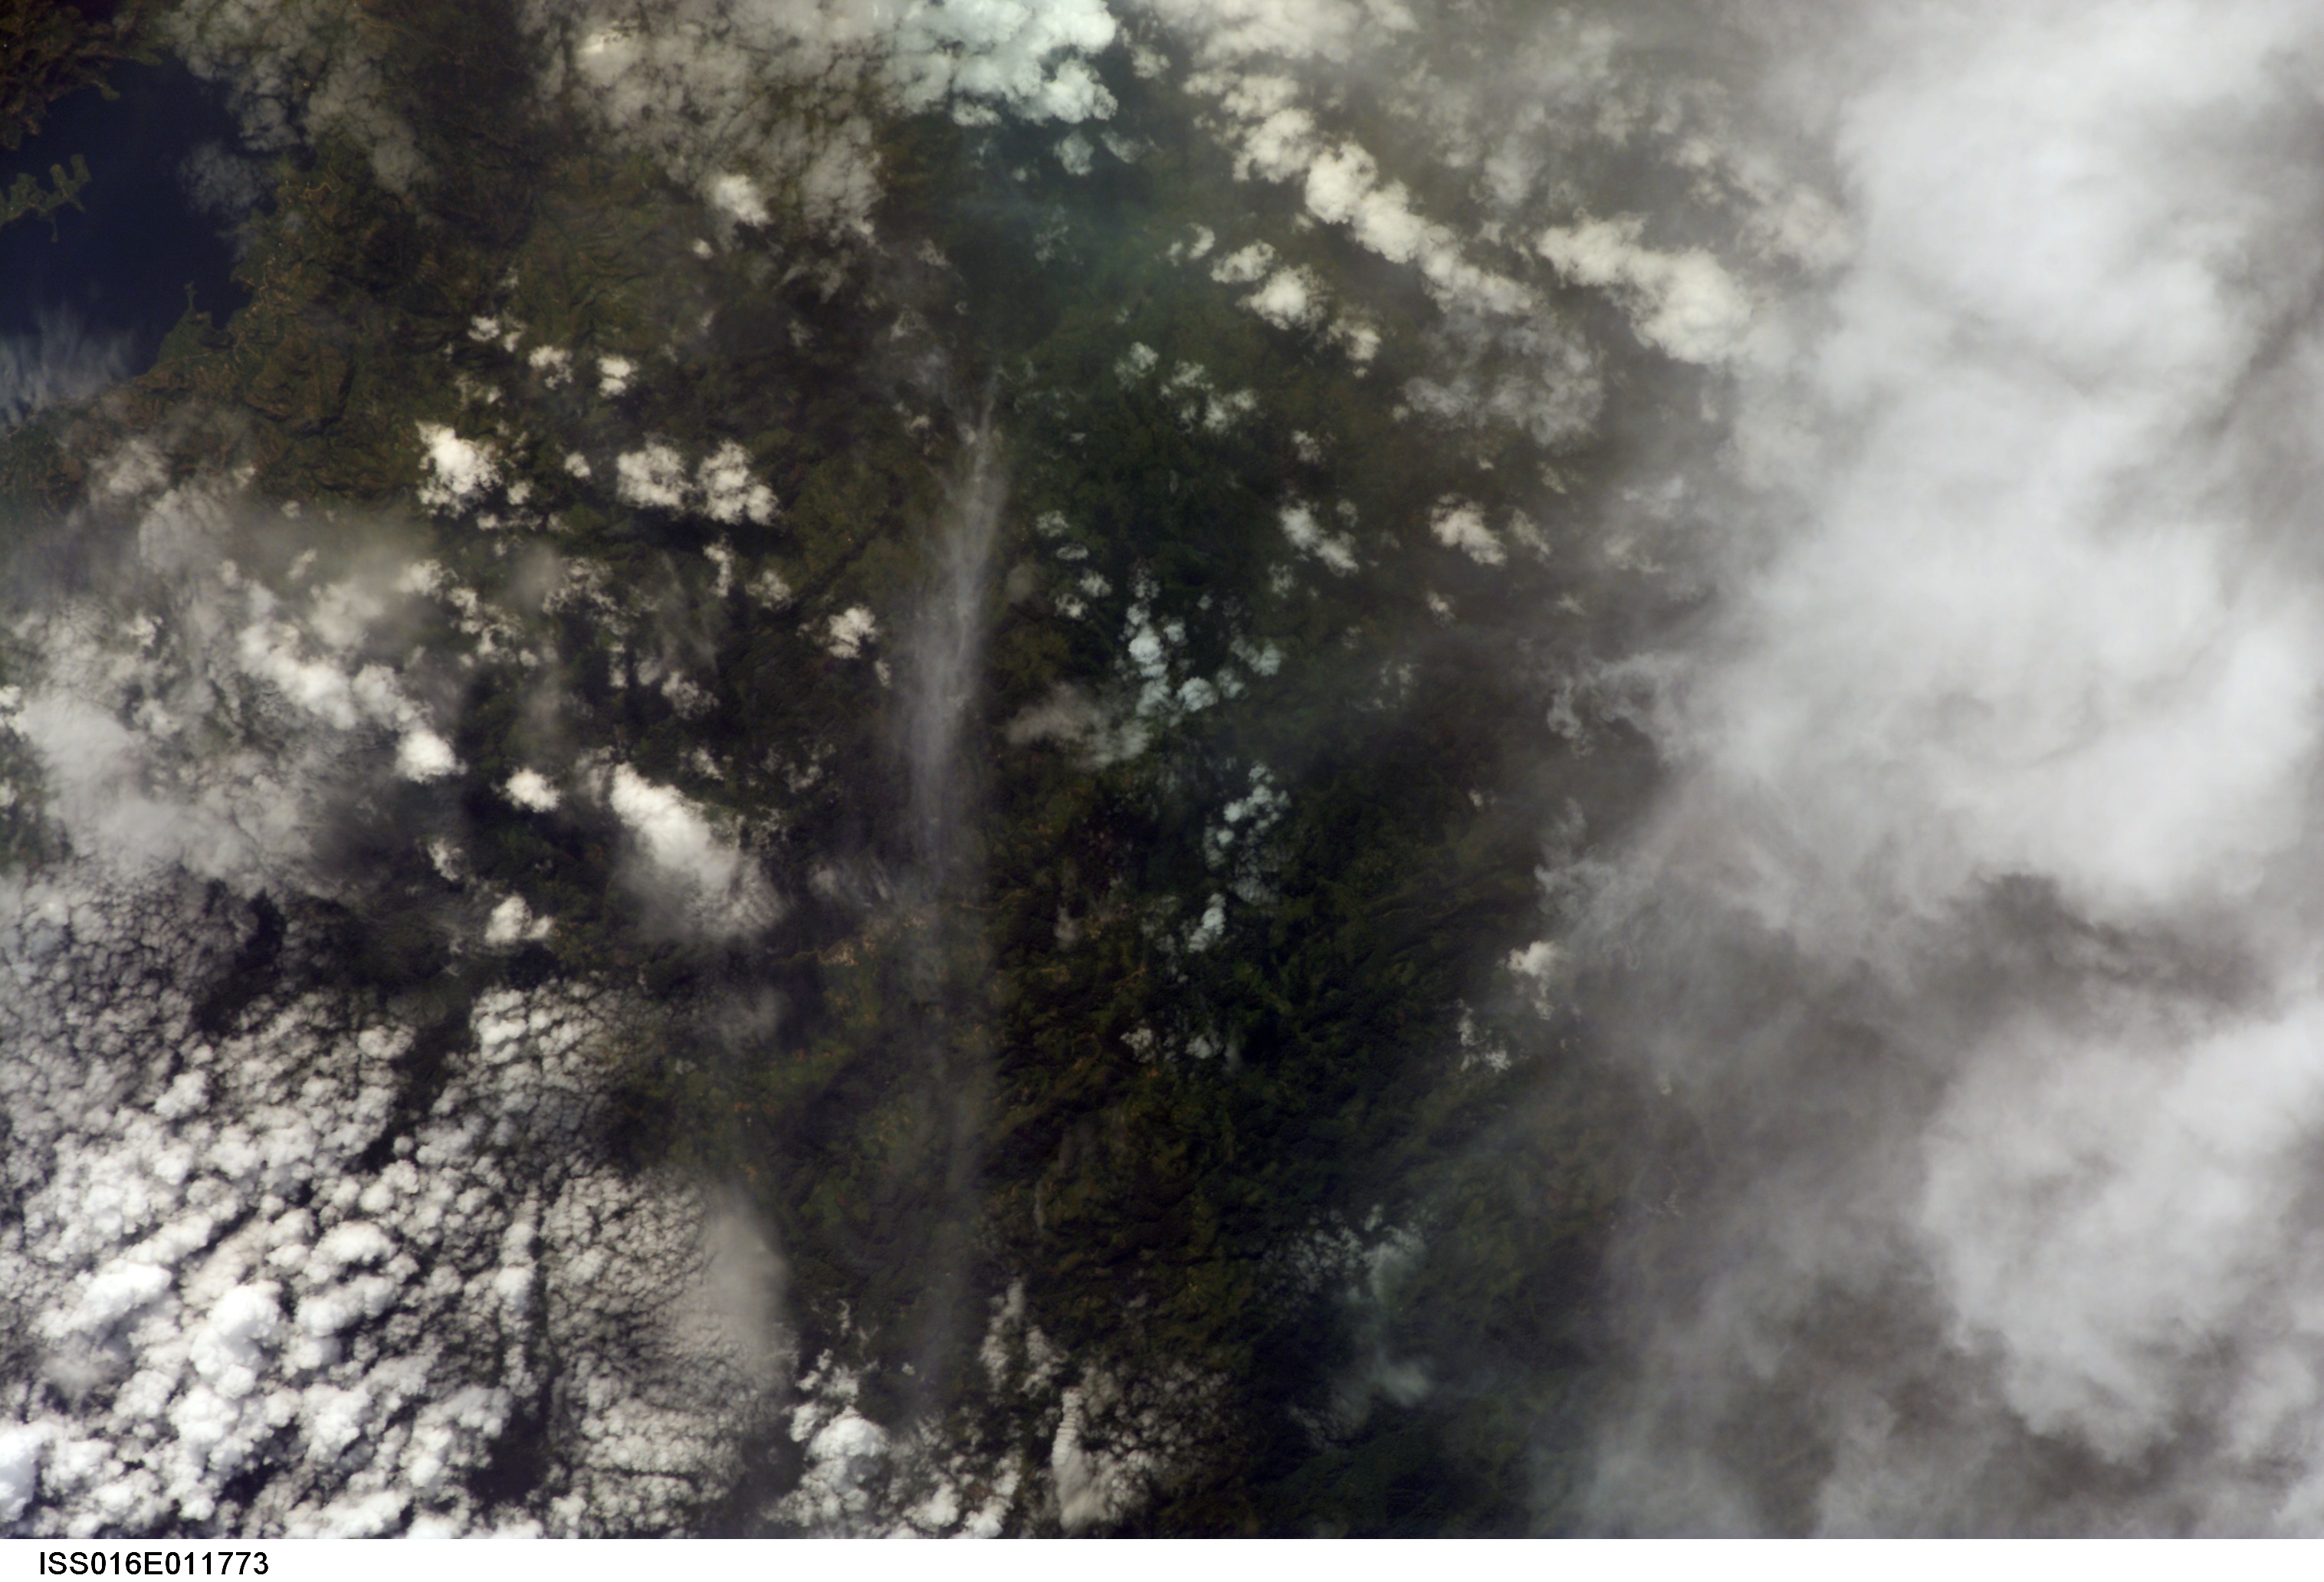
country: DEM. REP. OF CONGO
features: FOR., MTS., W. LAKE KIVU
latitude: -2.1
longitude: 28.8
